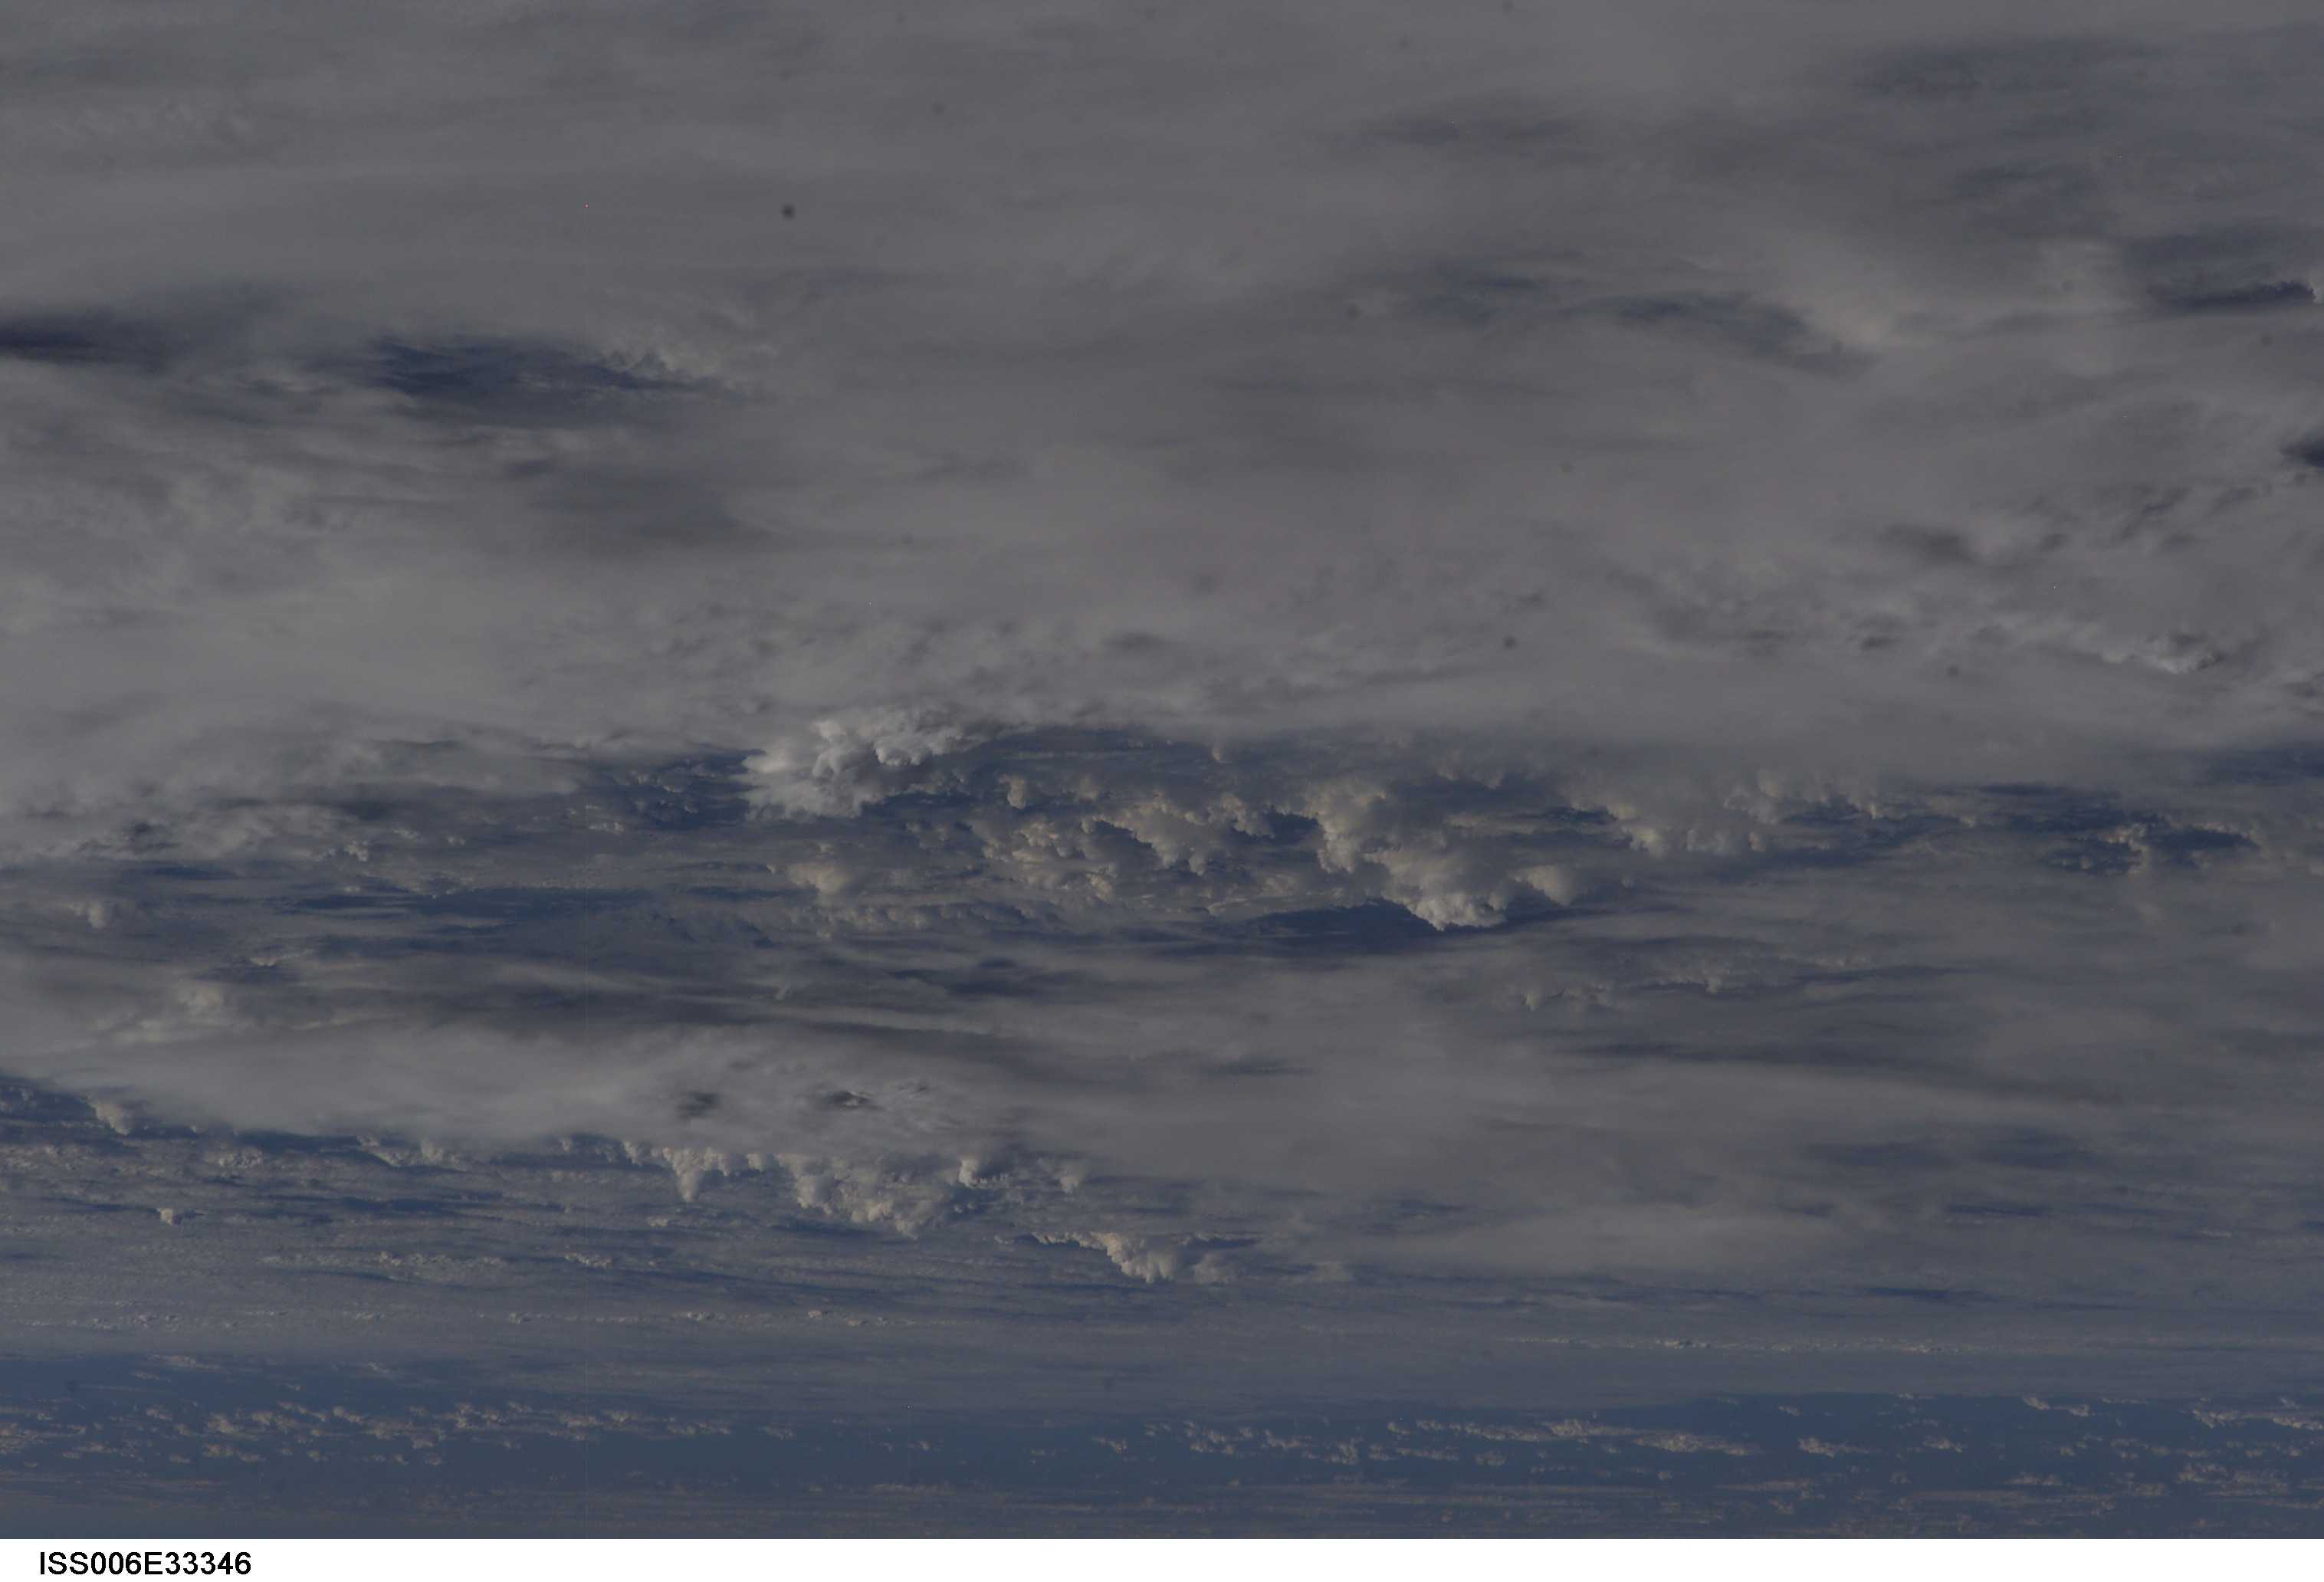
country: CLOUDS
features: CLOUDS, THUNDERSTORMS
